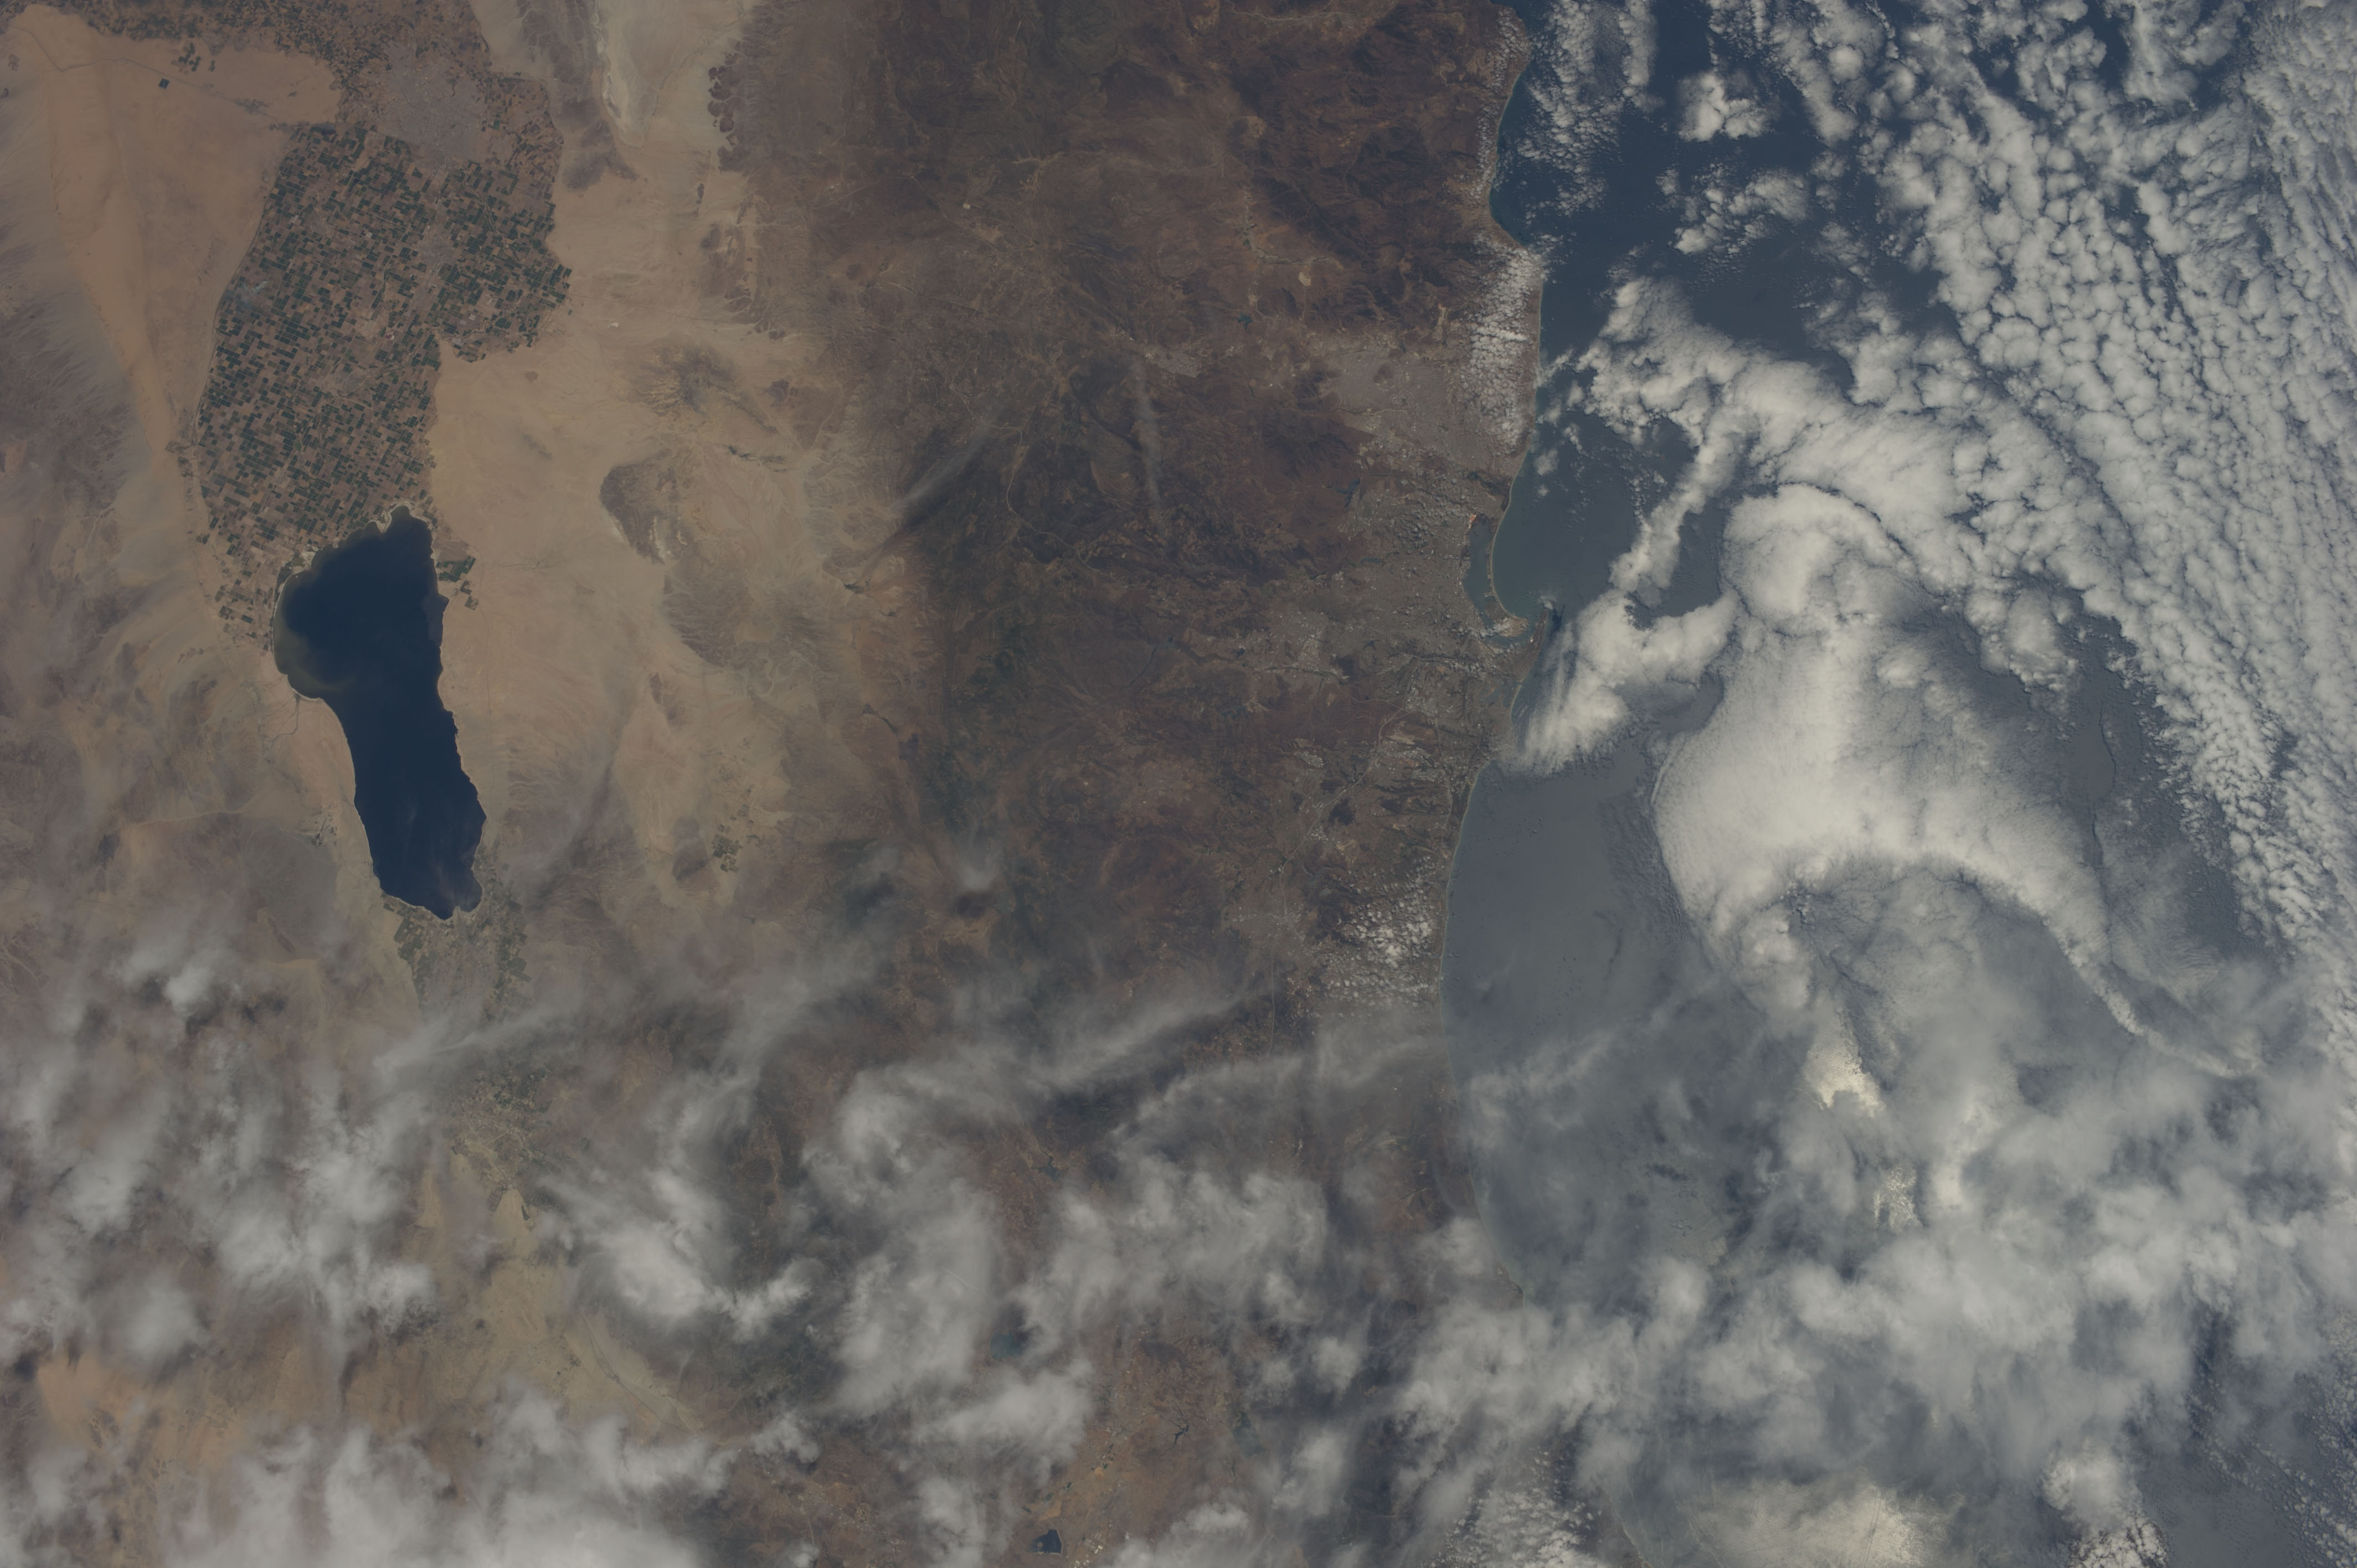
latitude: 33.0
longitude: -116.5
